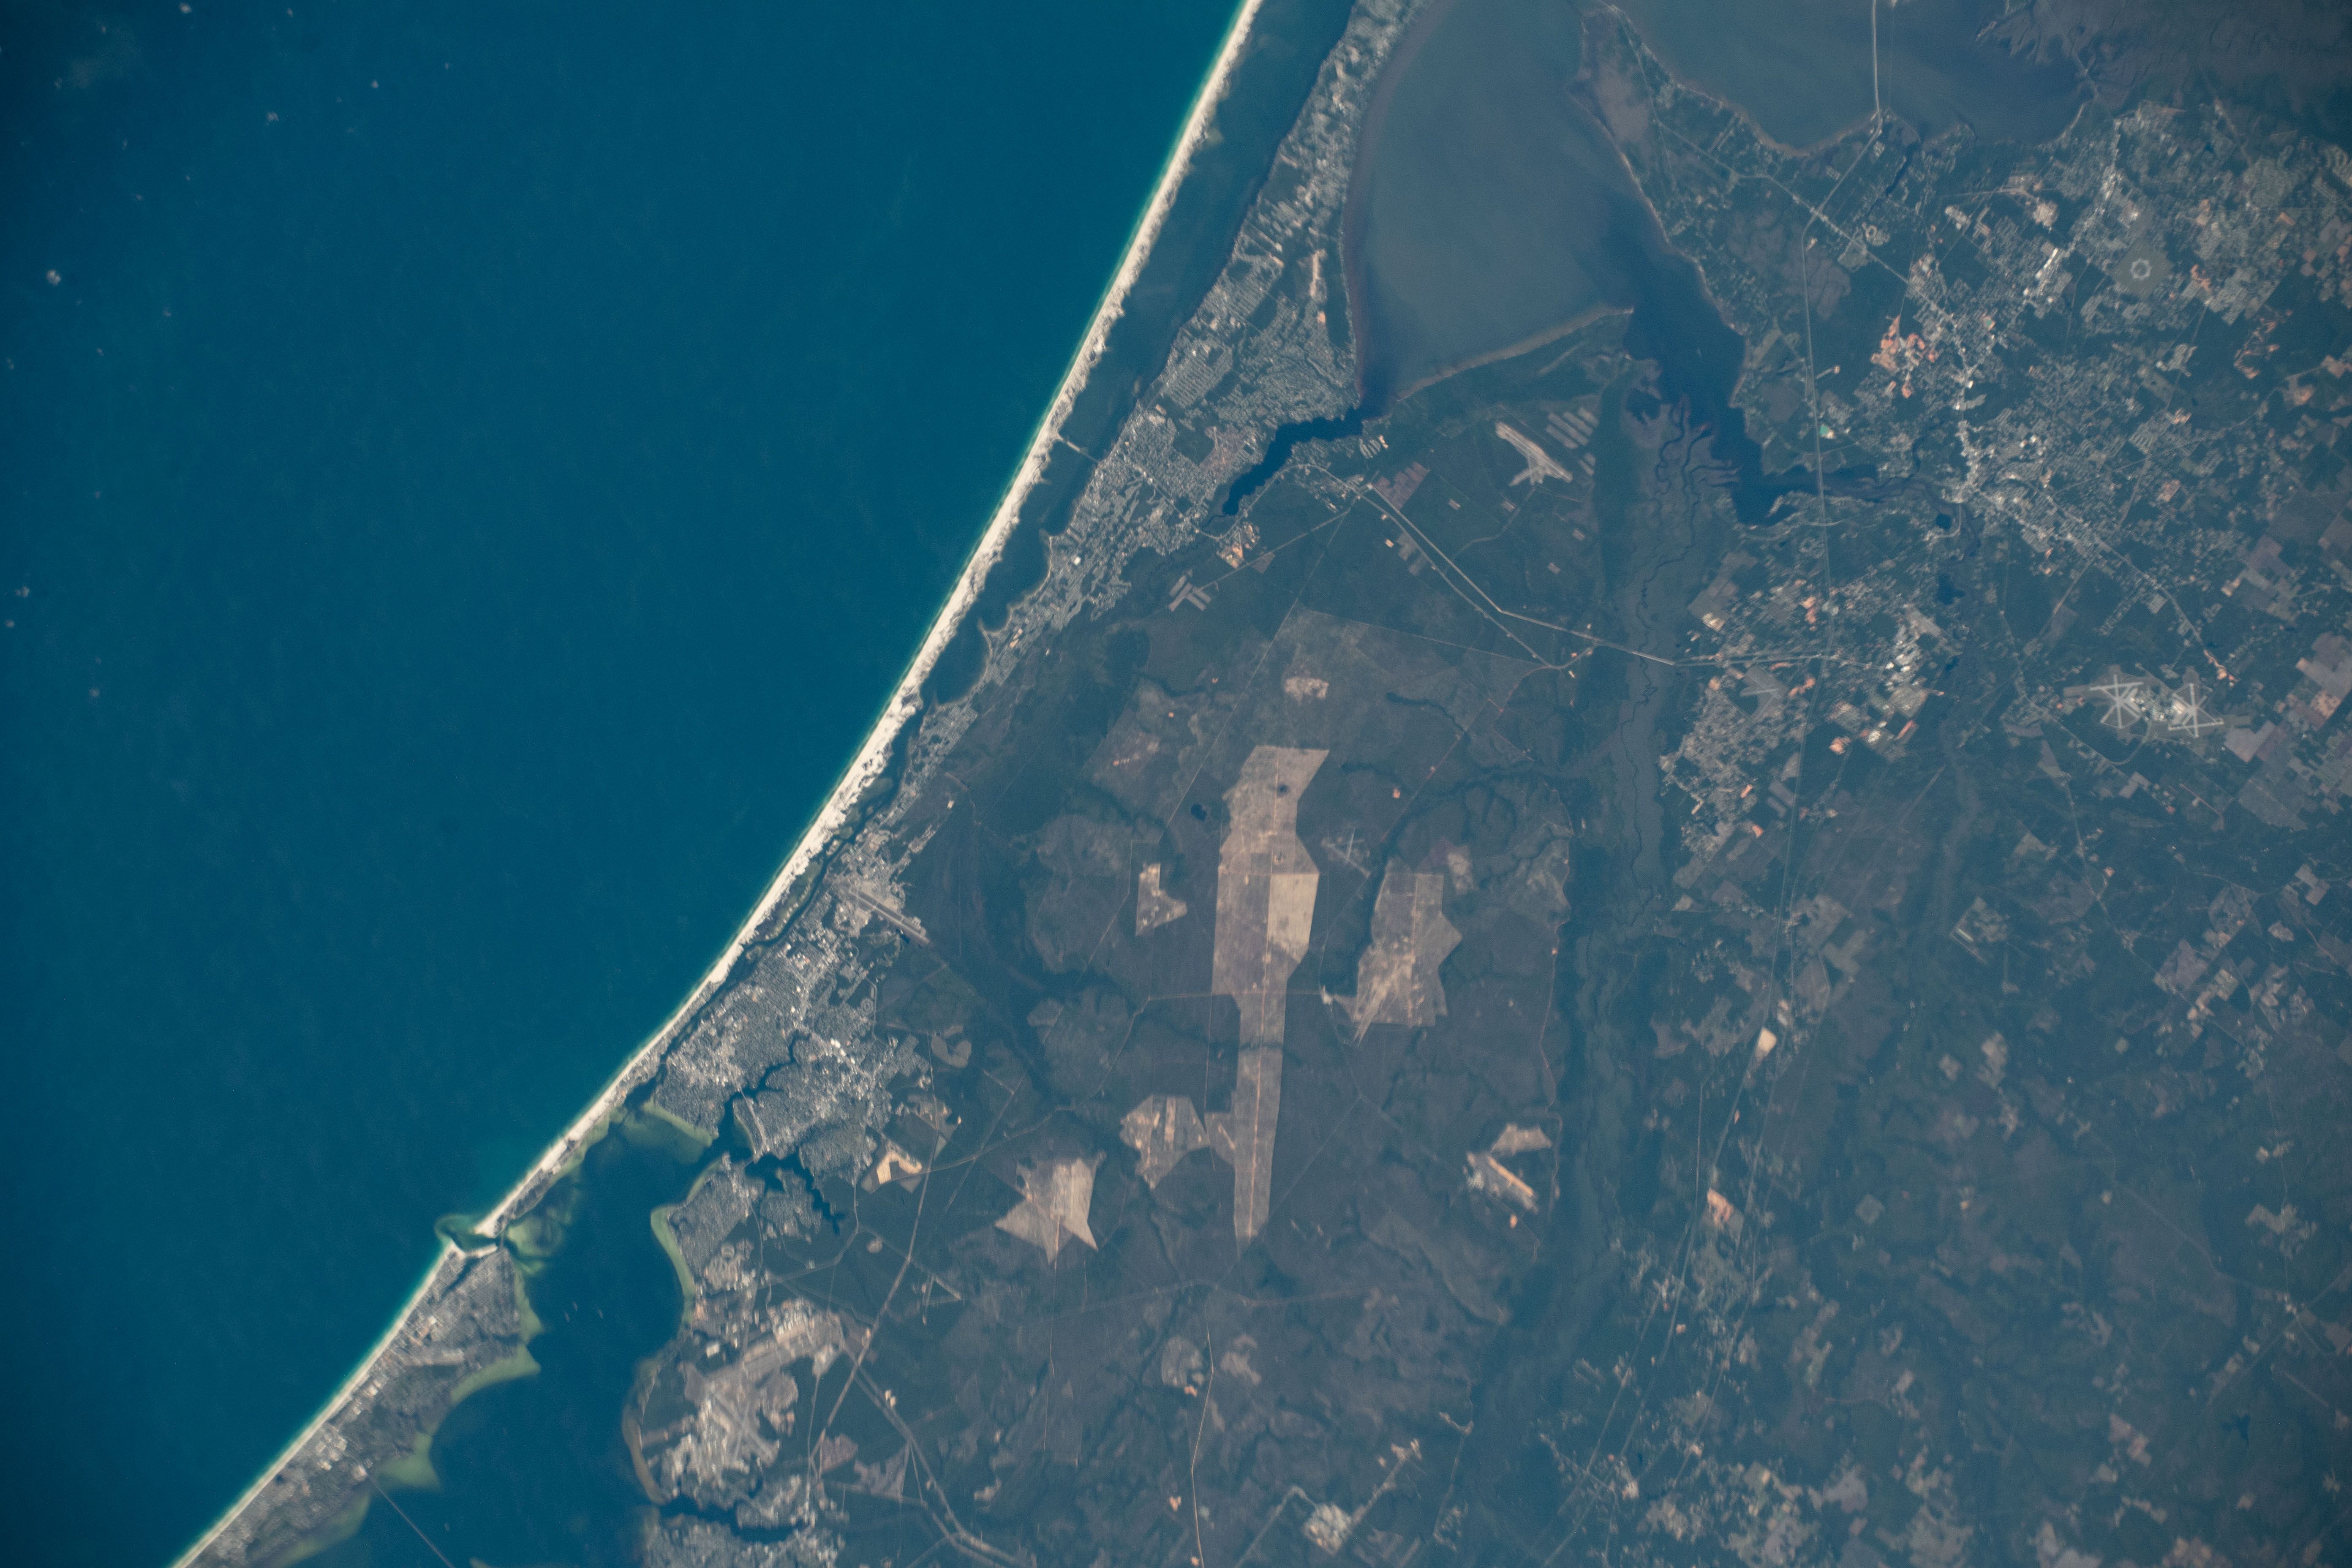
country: USA-FLORIDA
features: CHOCTAWHATCHEE BAY, SANTA ROSA BEACH, EAST BAY, FORT WALTON BEACH
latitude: 30.5
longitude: -86.8
